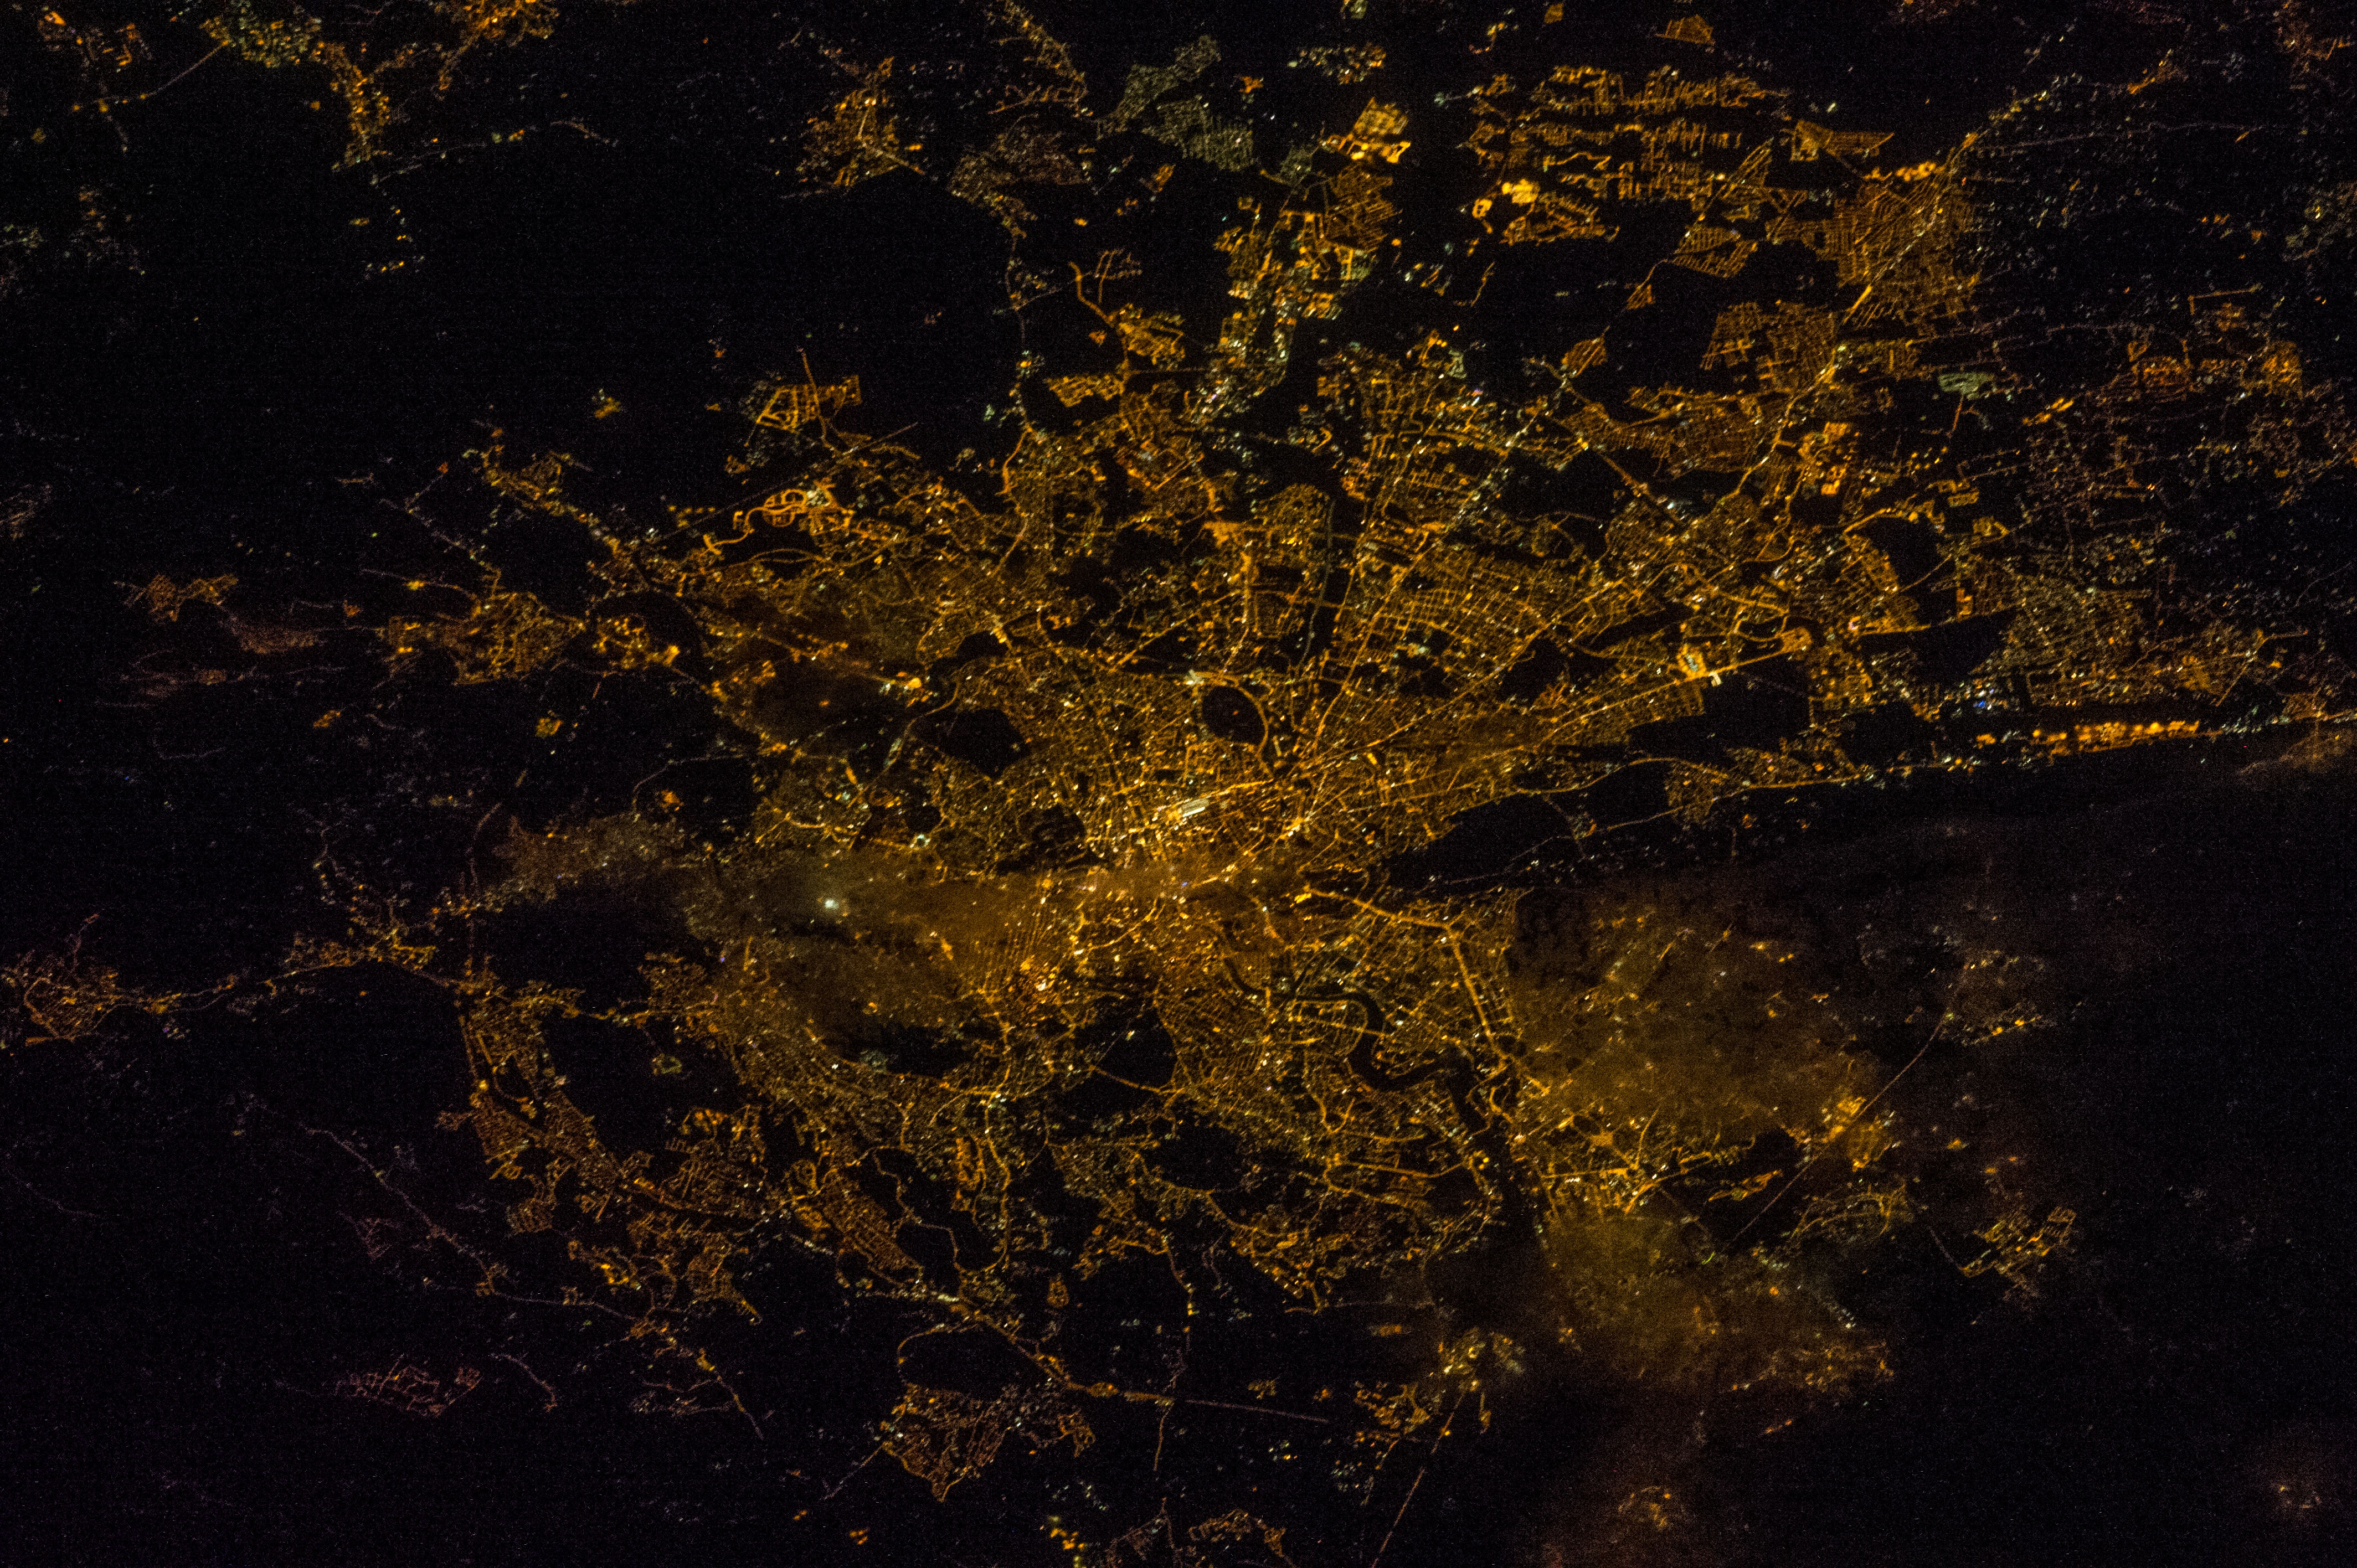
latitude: 40.6
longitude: 10.8
